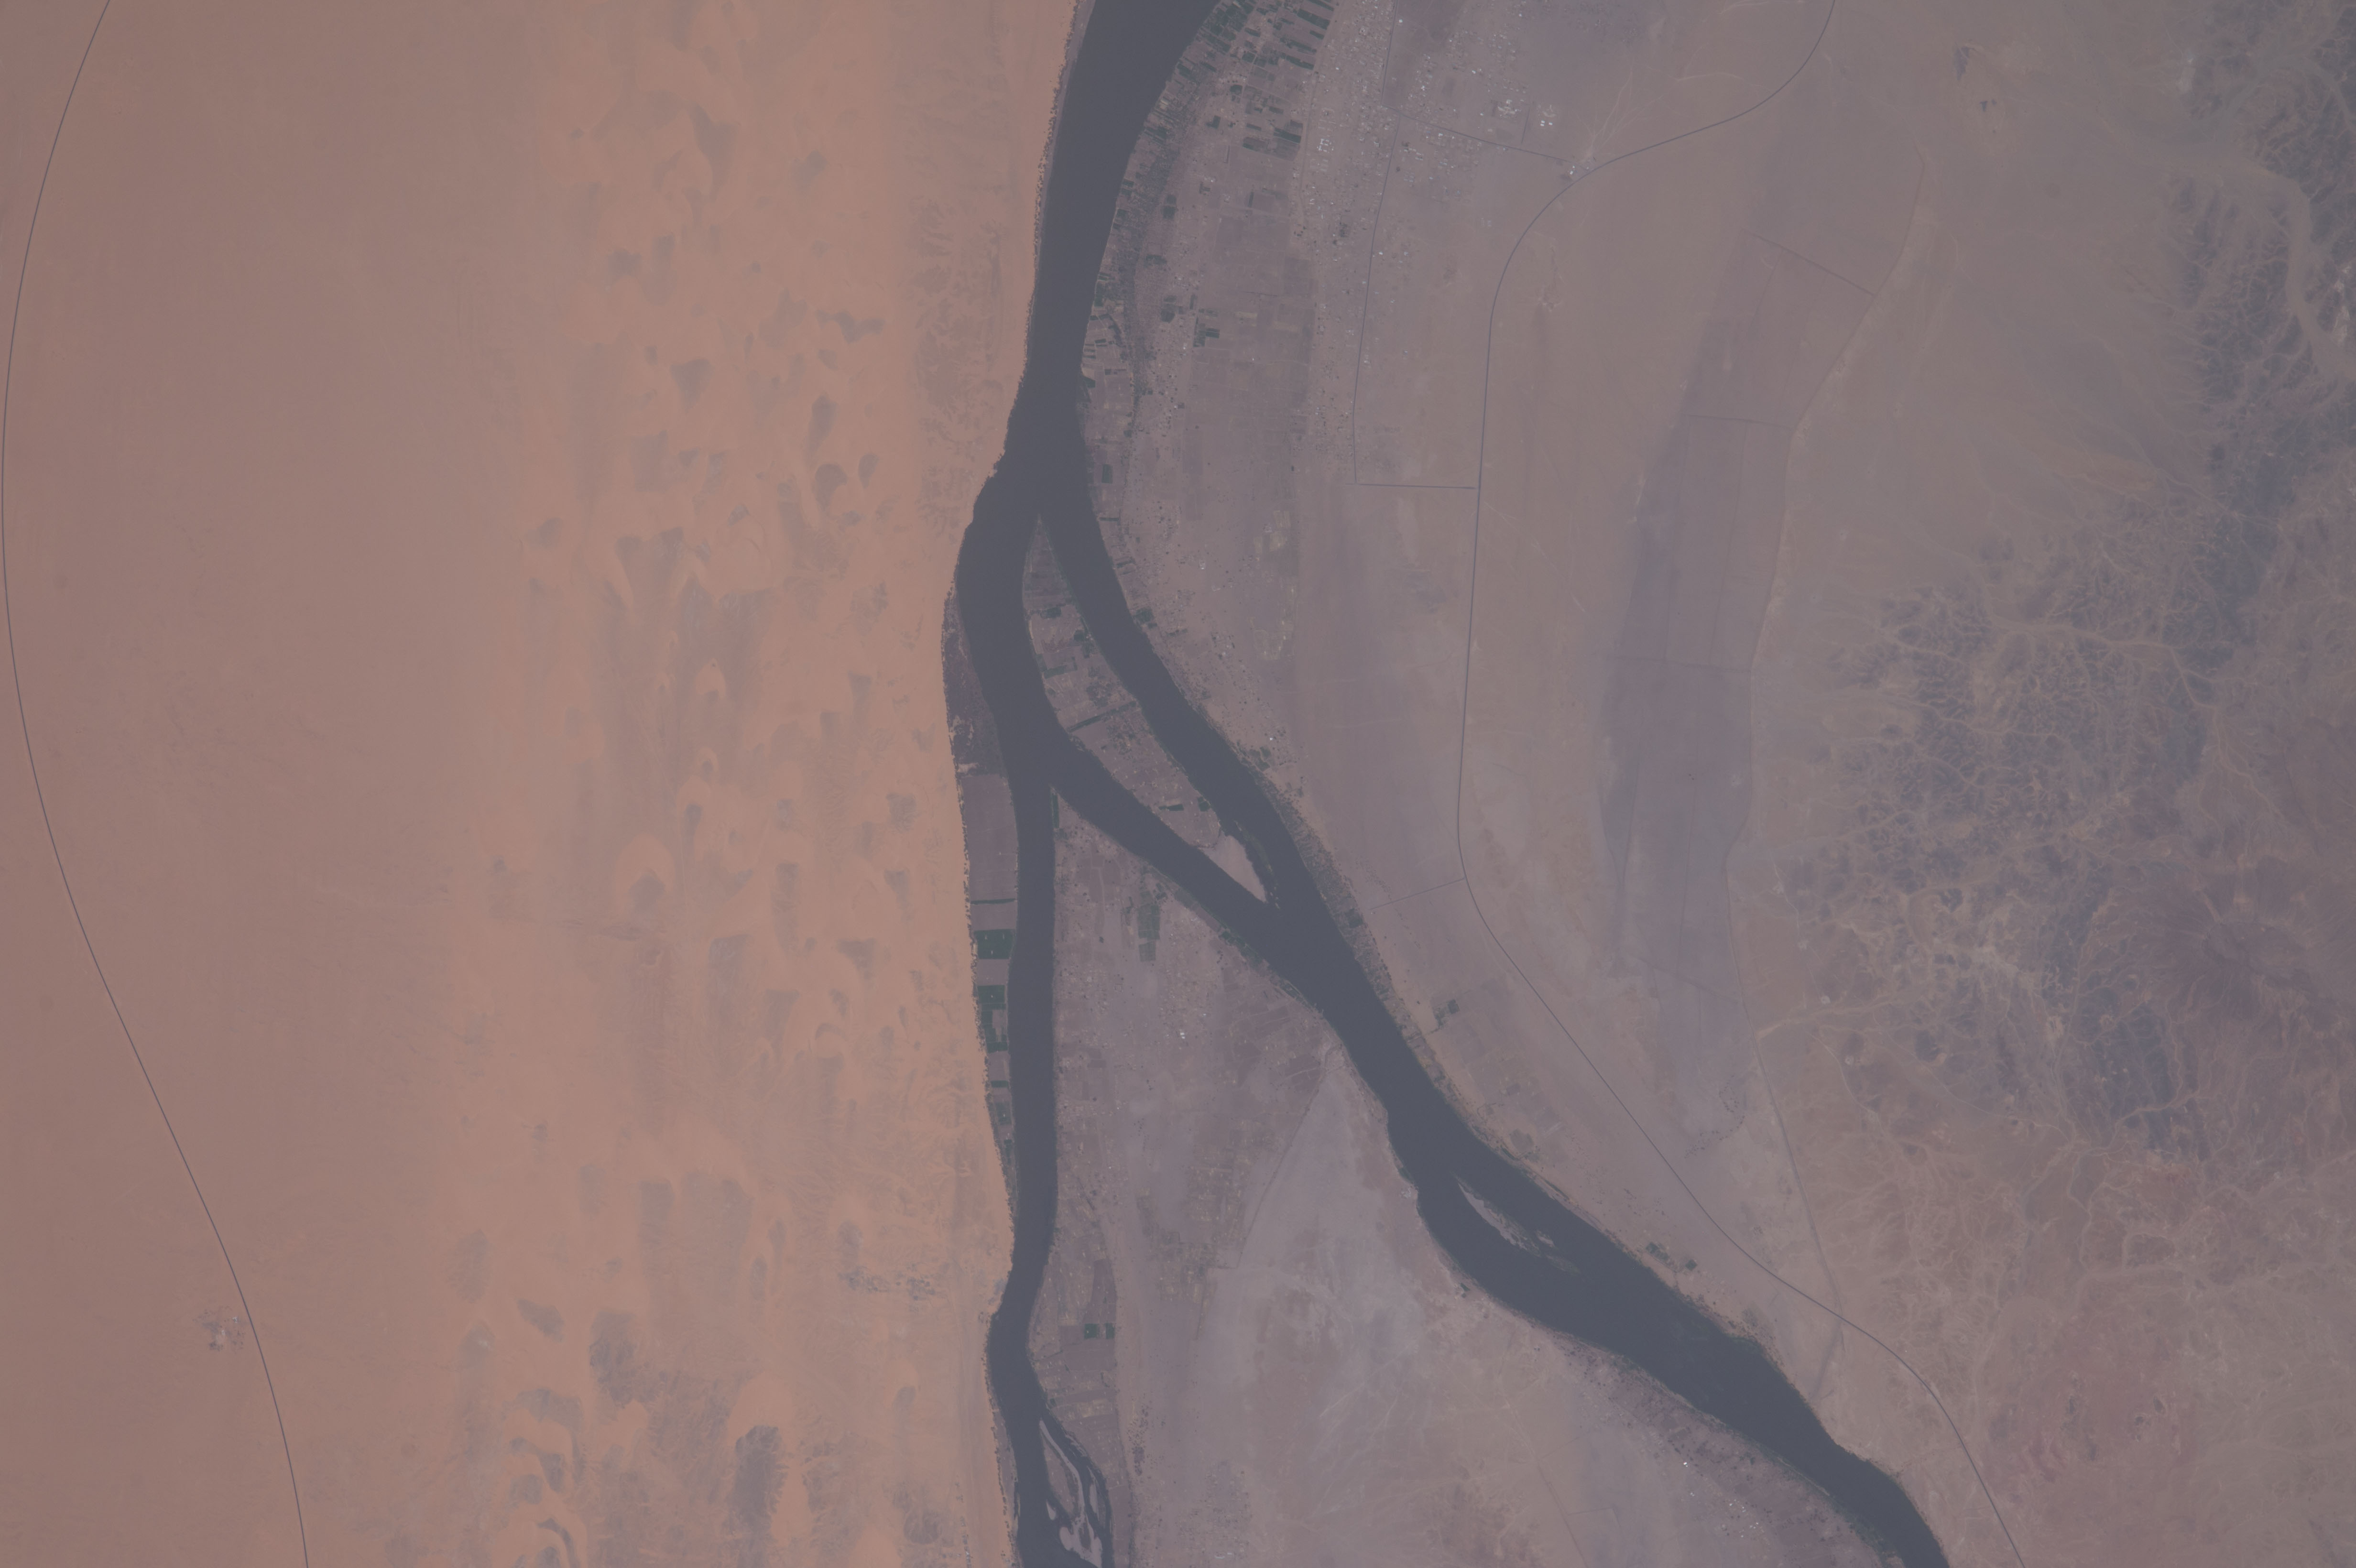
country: SUDAN
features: NUBIAN DESERT, NILE RIVER, NORTHERN, JAZIRAT SAY, ABRI
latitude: 20.8
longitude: 30.3
